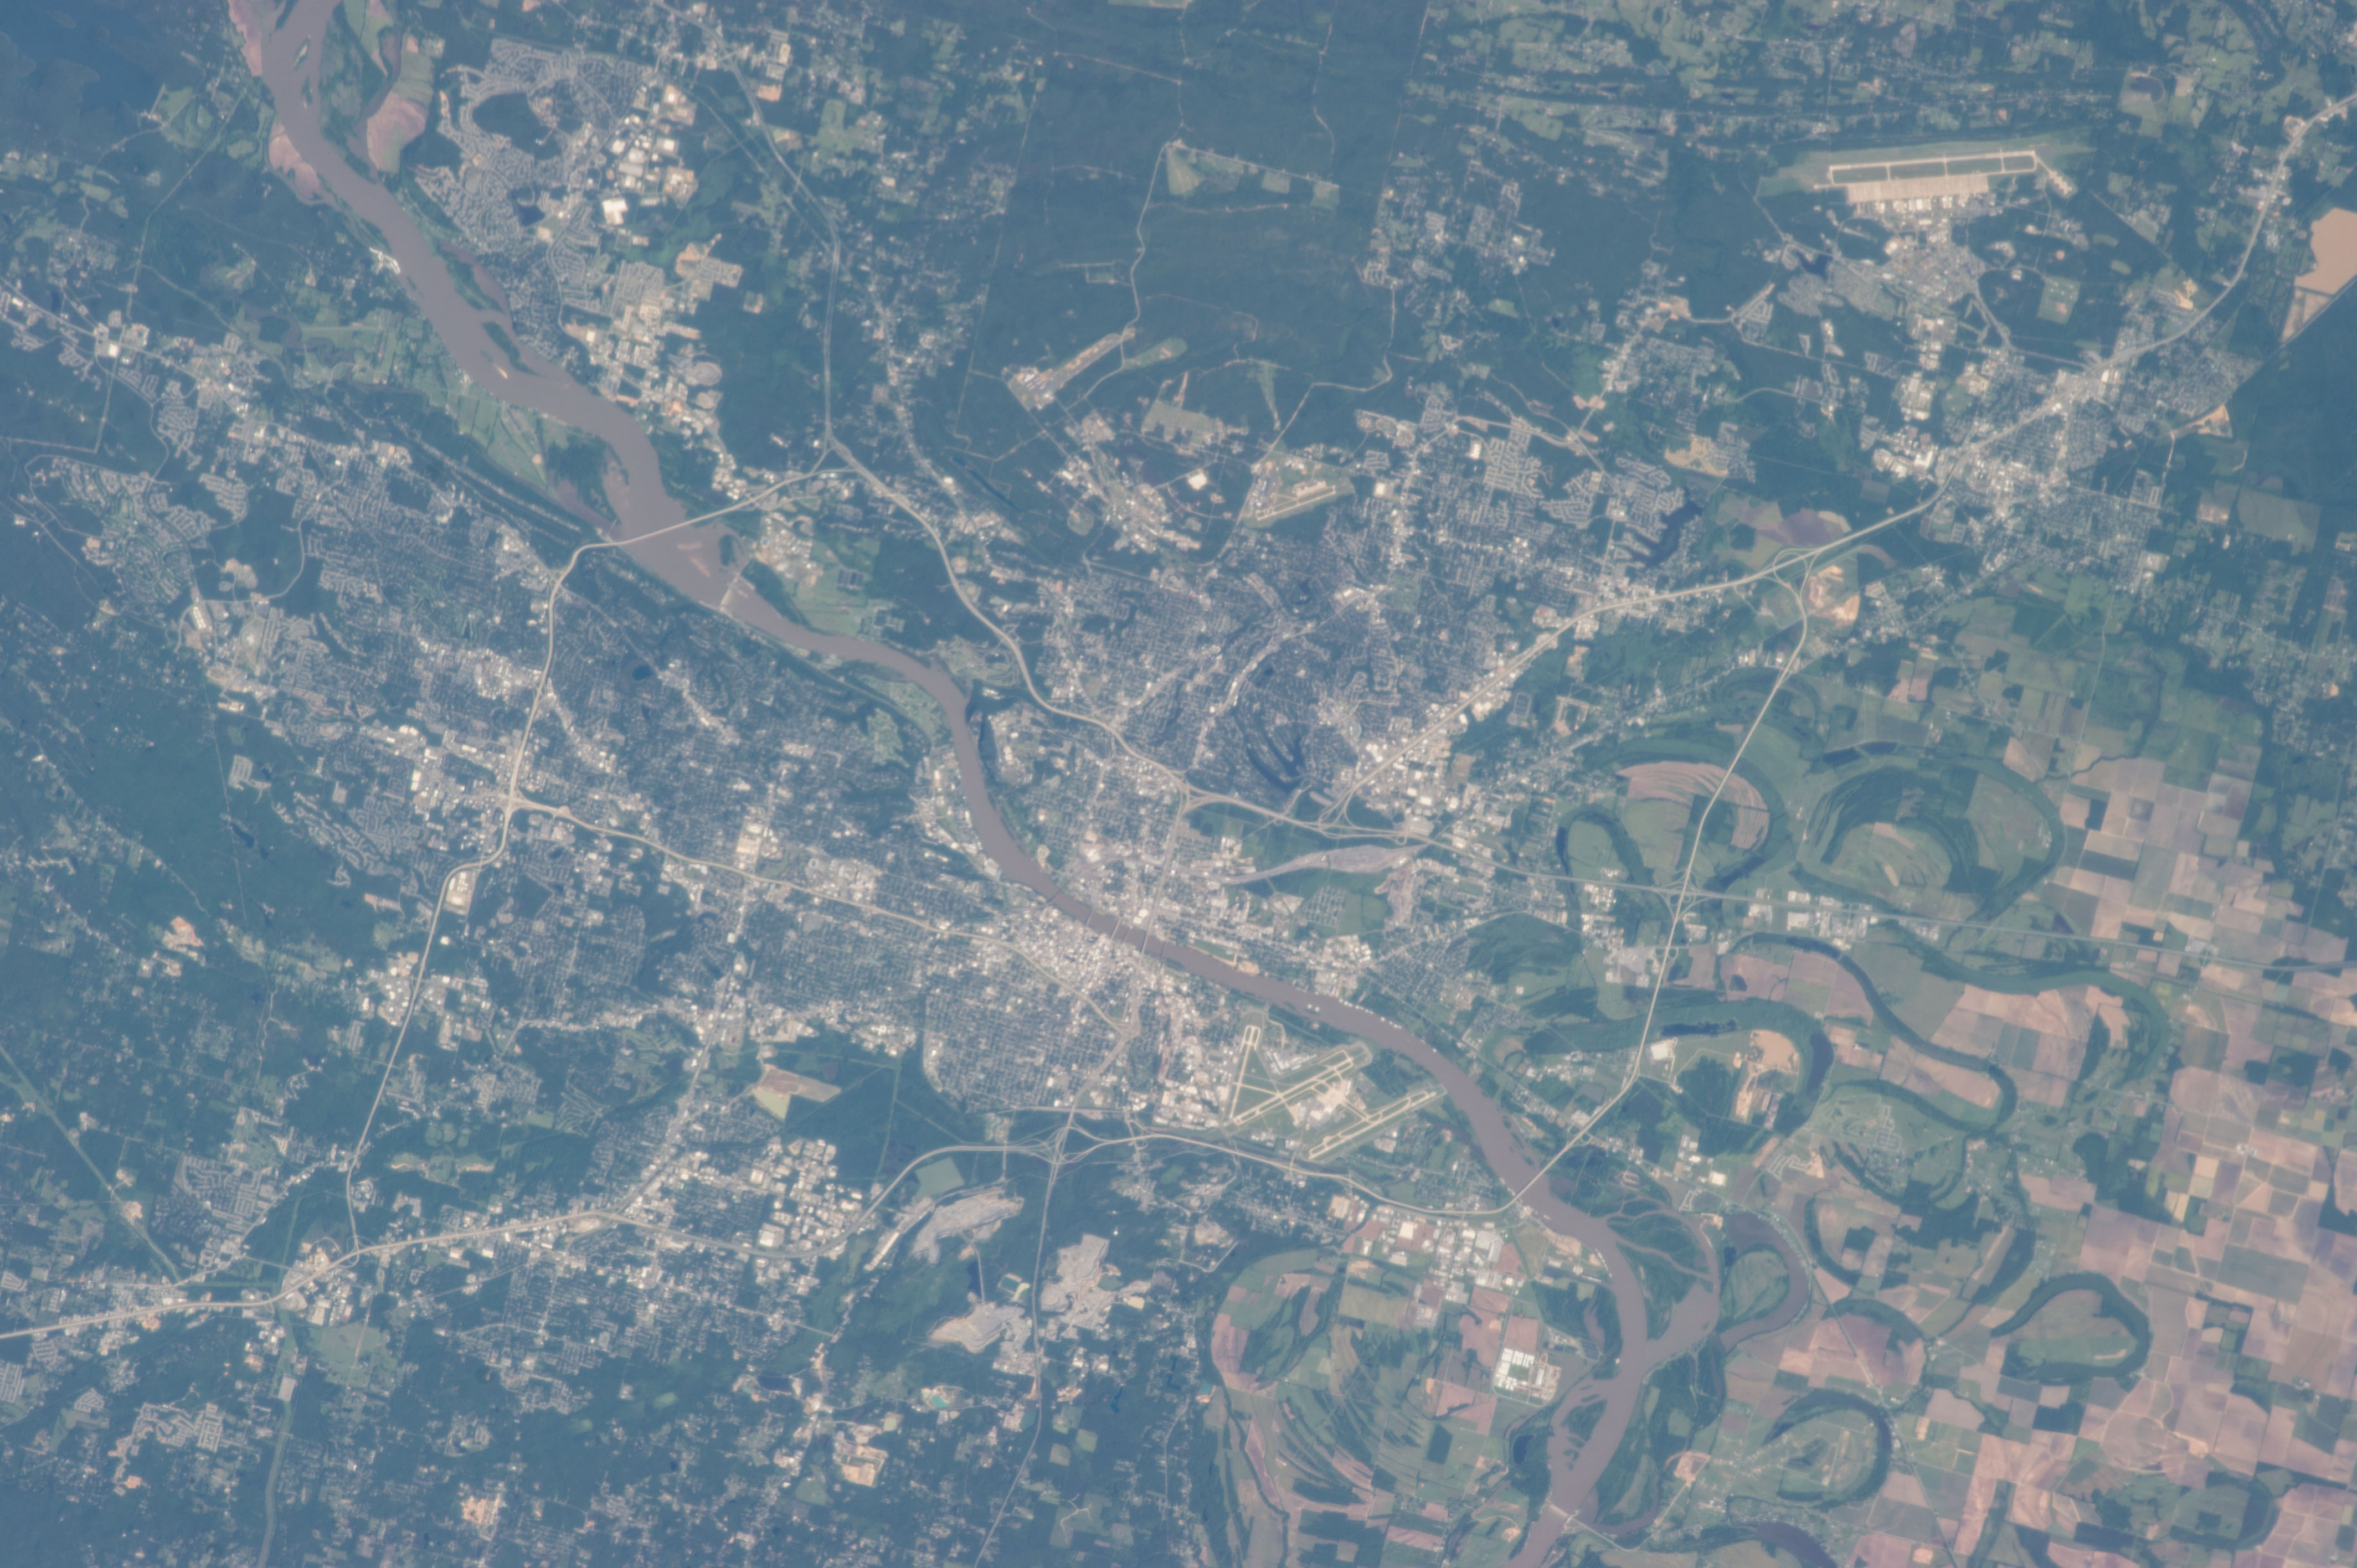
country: USA-ARKANSAS
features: CLINTON NATIONAL AIRPORT,ARKANSAS,LITTLE ROCK,ARKANSAS R.,LITTLE ROCK AIR FORCE BASE,NORTH LITTLE ROCK,ARKANSAS RIVER,LITTLE ROCK AFB,DAVID D TERRY LAKE,SHERWOOD,WILLOW BEACH LAKE
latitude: 34.8
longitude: -92.3
